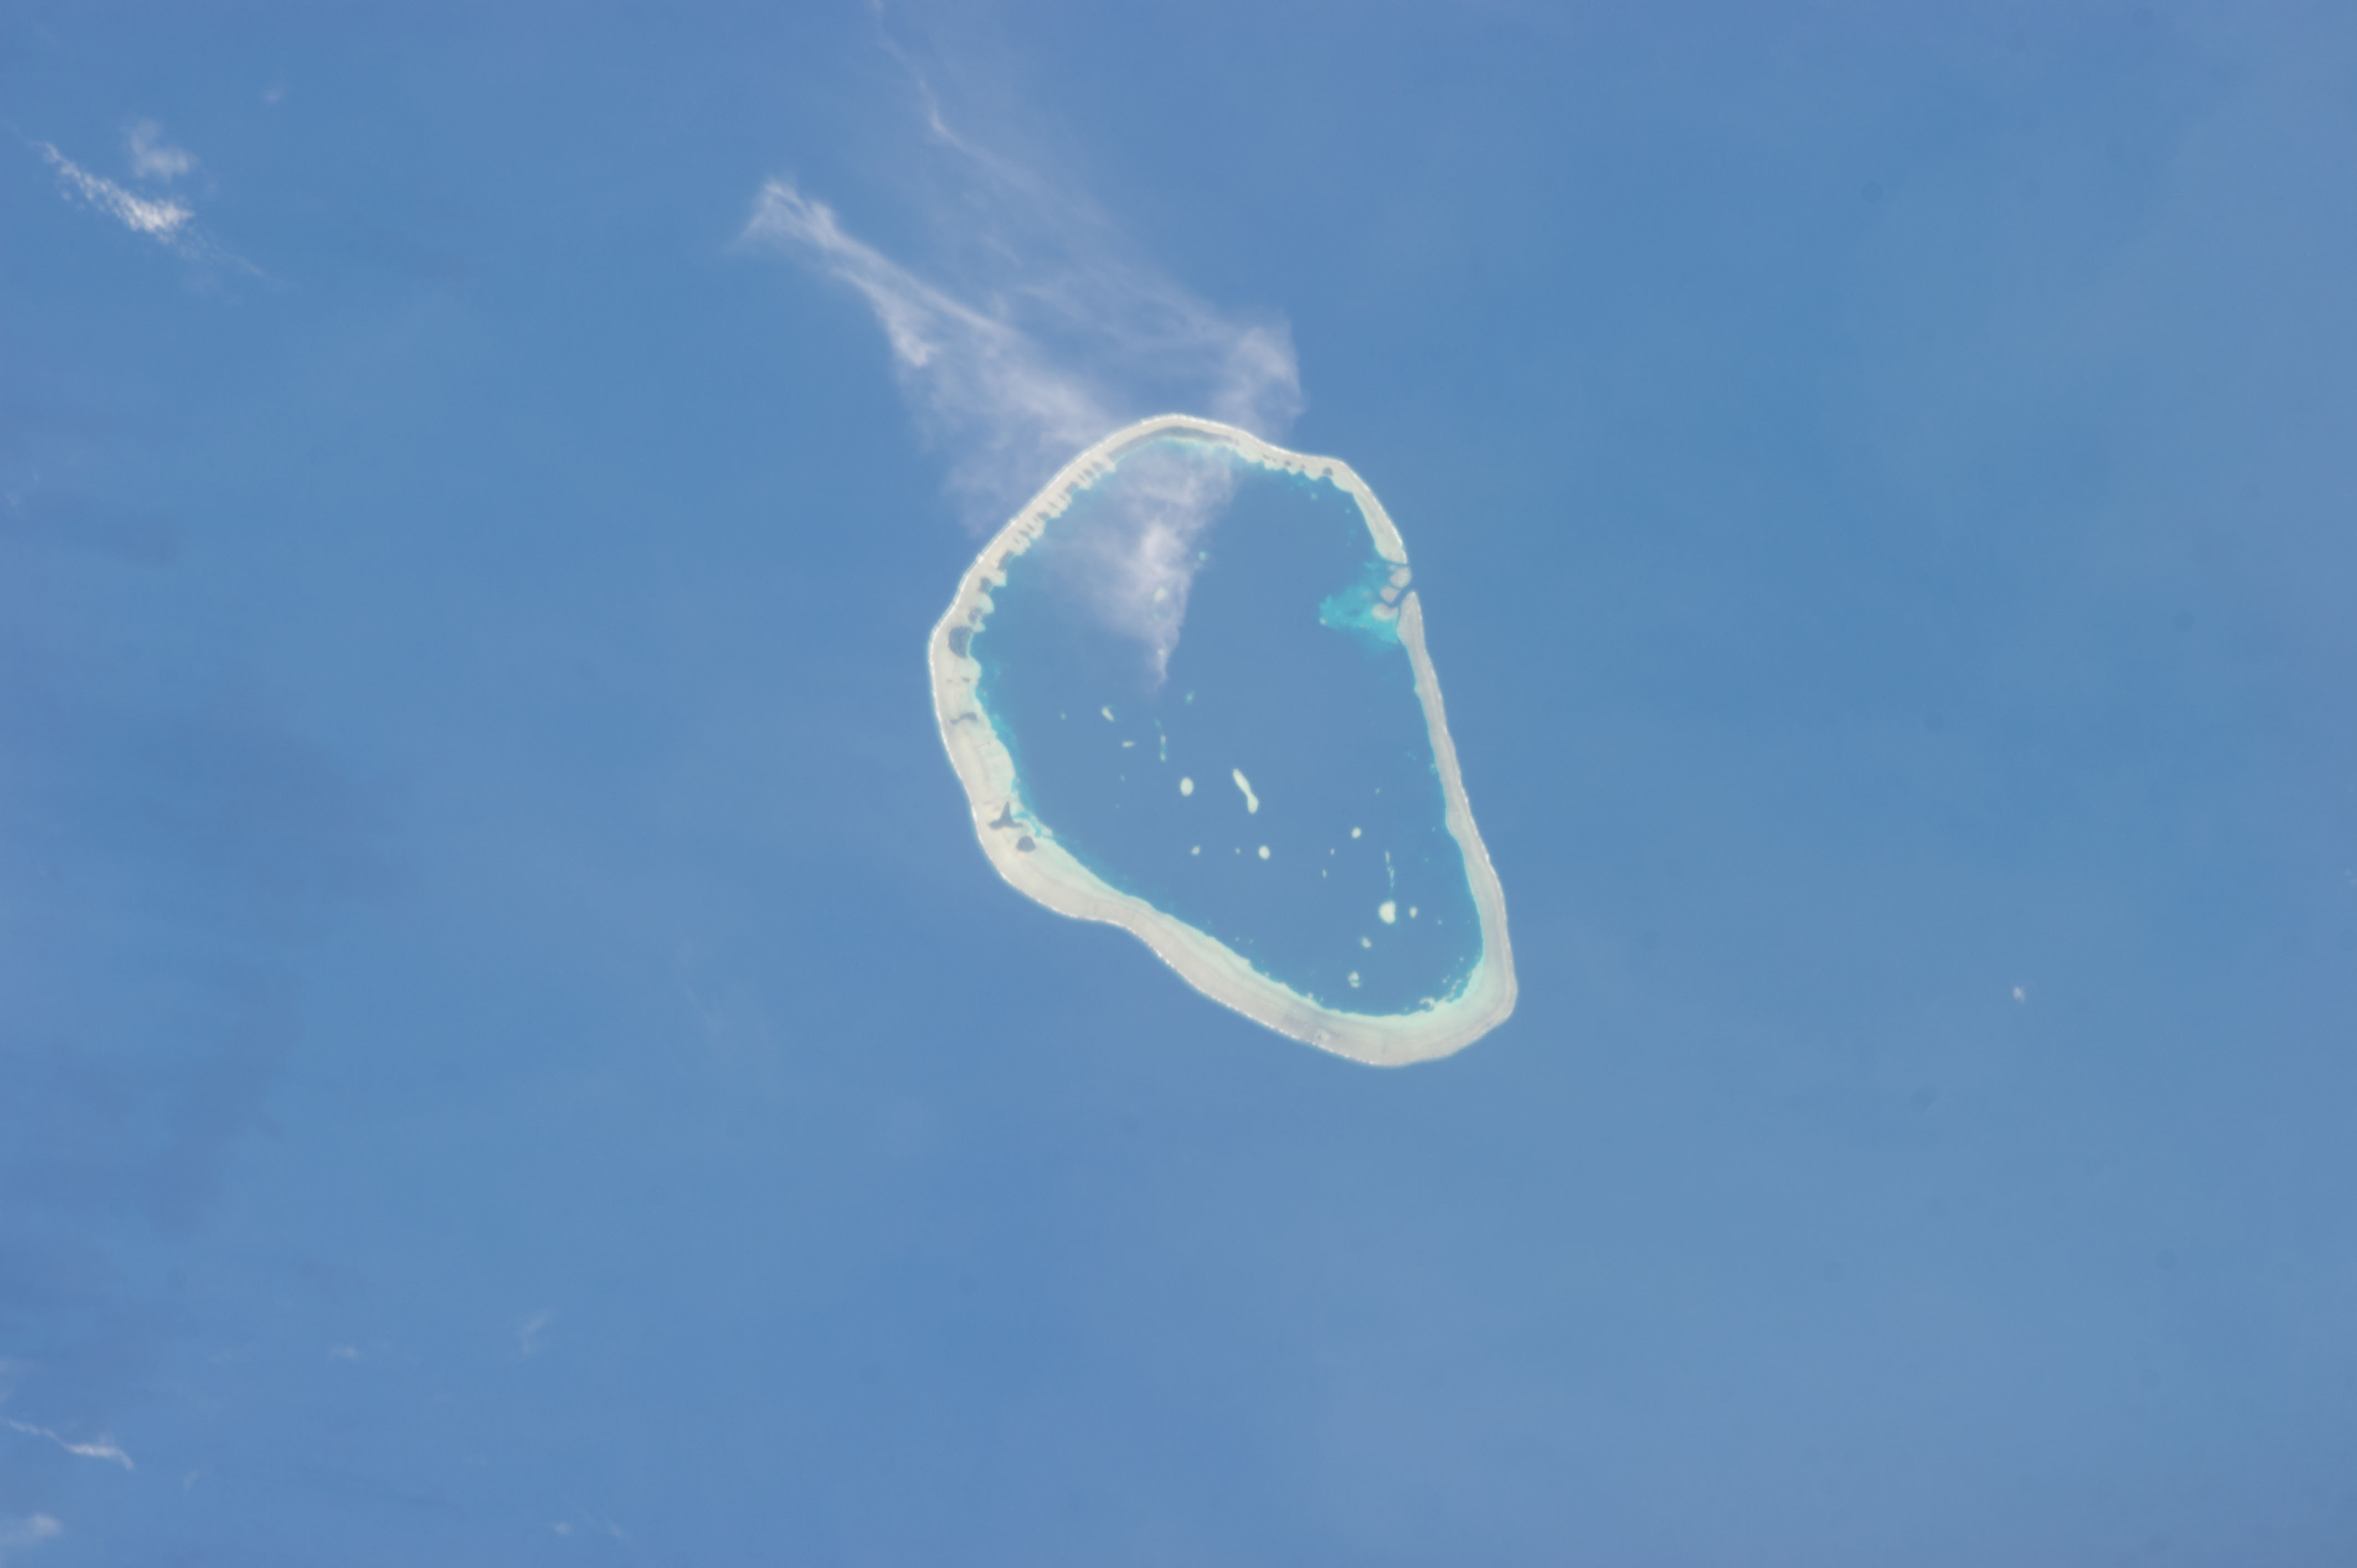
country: PAPUA NEW GUINEA
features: KAPINGAMARANGI ATOLL, LAGOON, POHNPEI, FEDERATED STATES OF MICRONESIA,ISLAND FAR NORTH OF LATANGAI ISLAND,KAPINGAMARANGI ATOLL POHNPEI MICRONESIA,PACIFIC OCEAN,MICRONESIA,ATOLL
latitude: 1.1
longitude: 154.8
